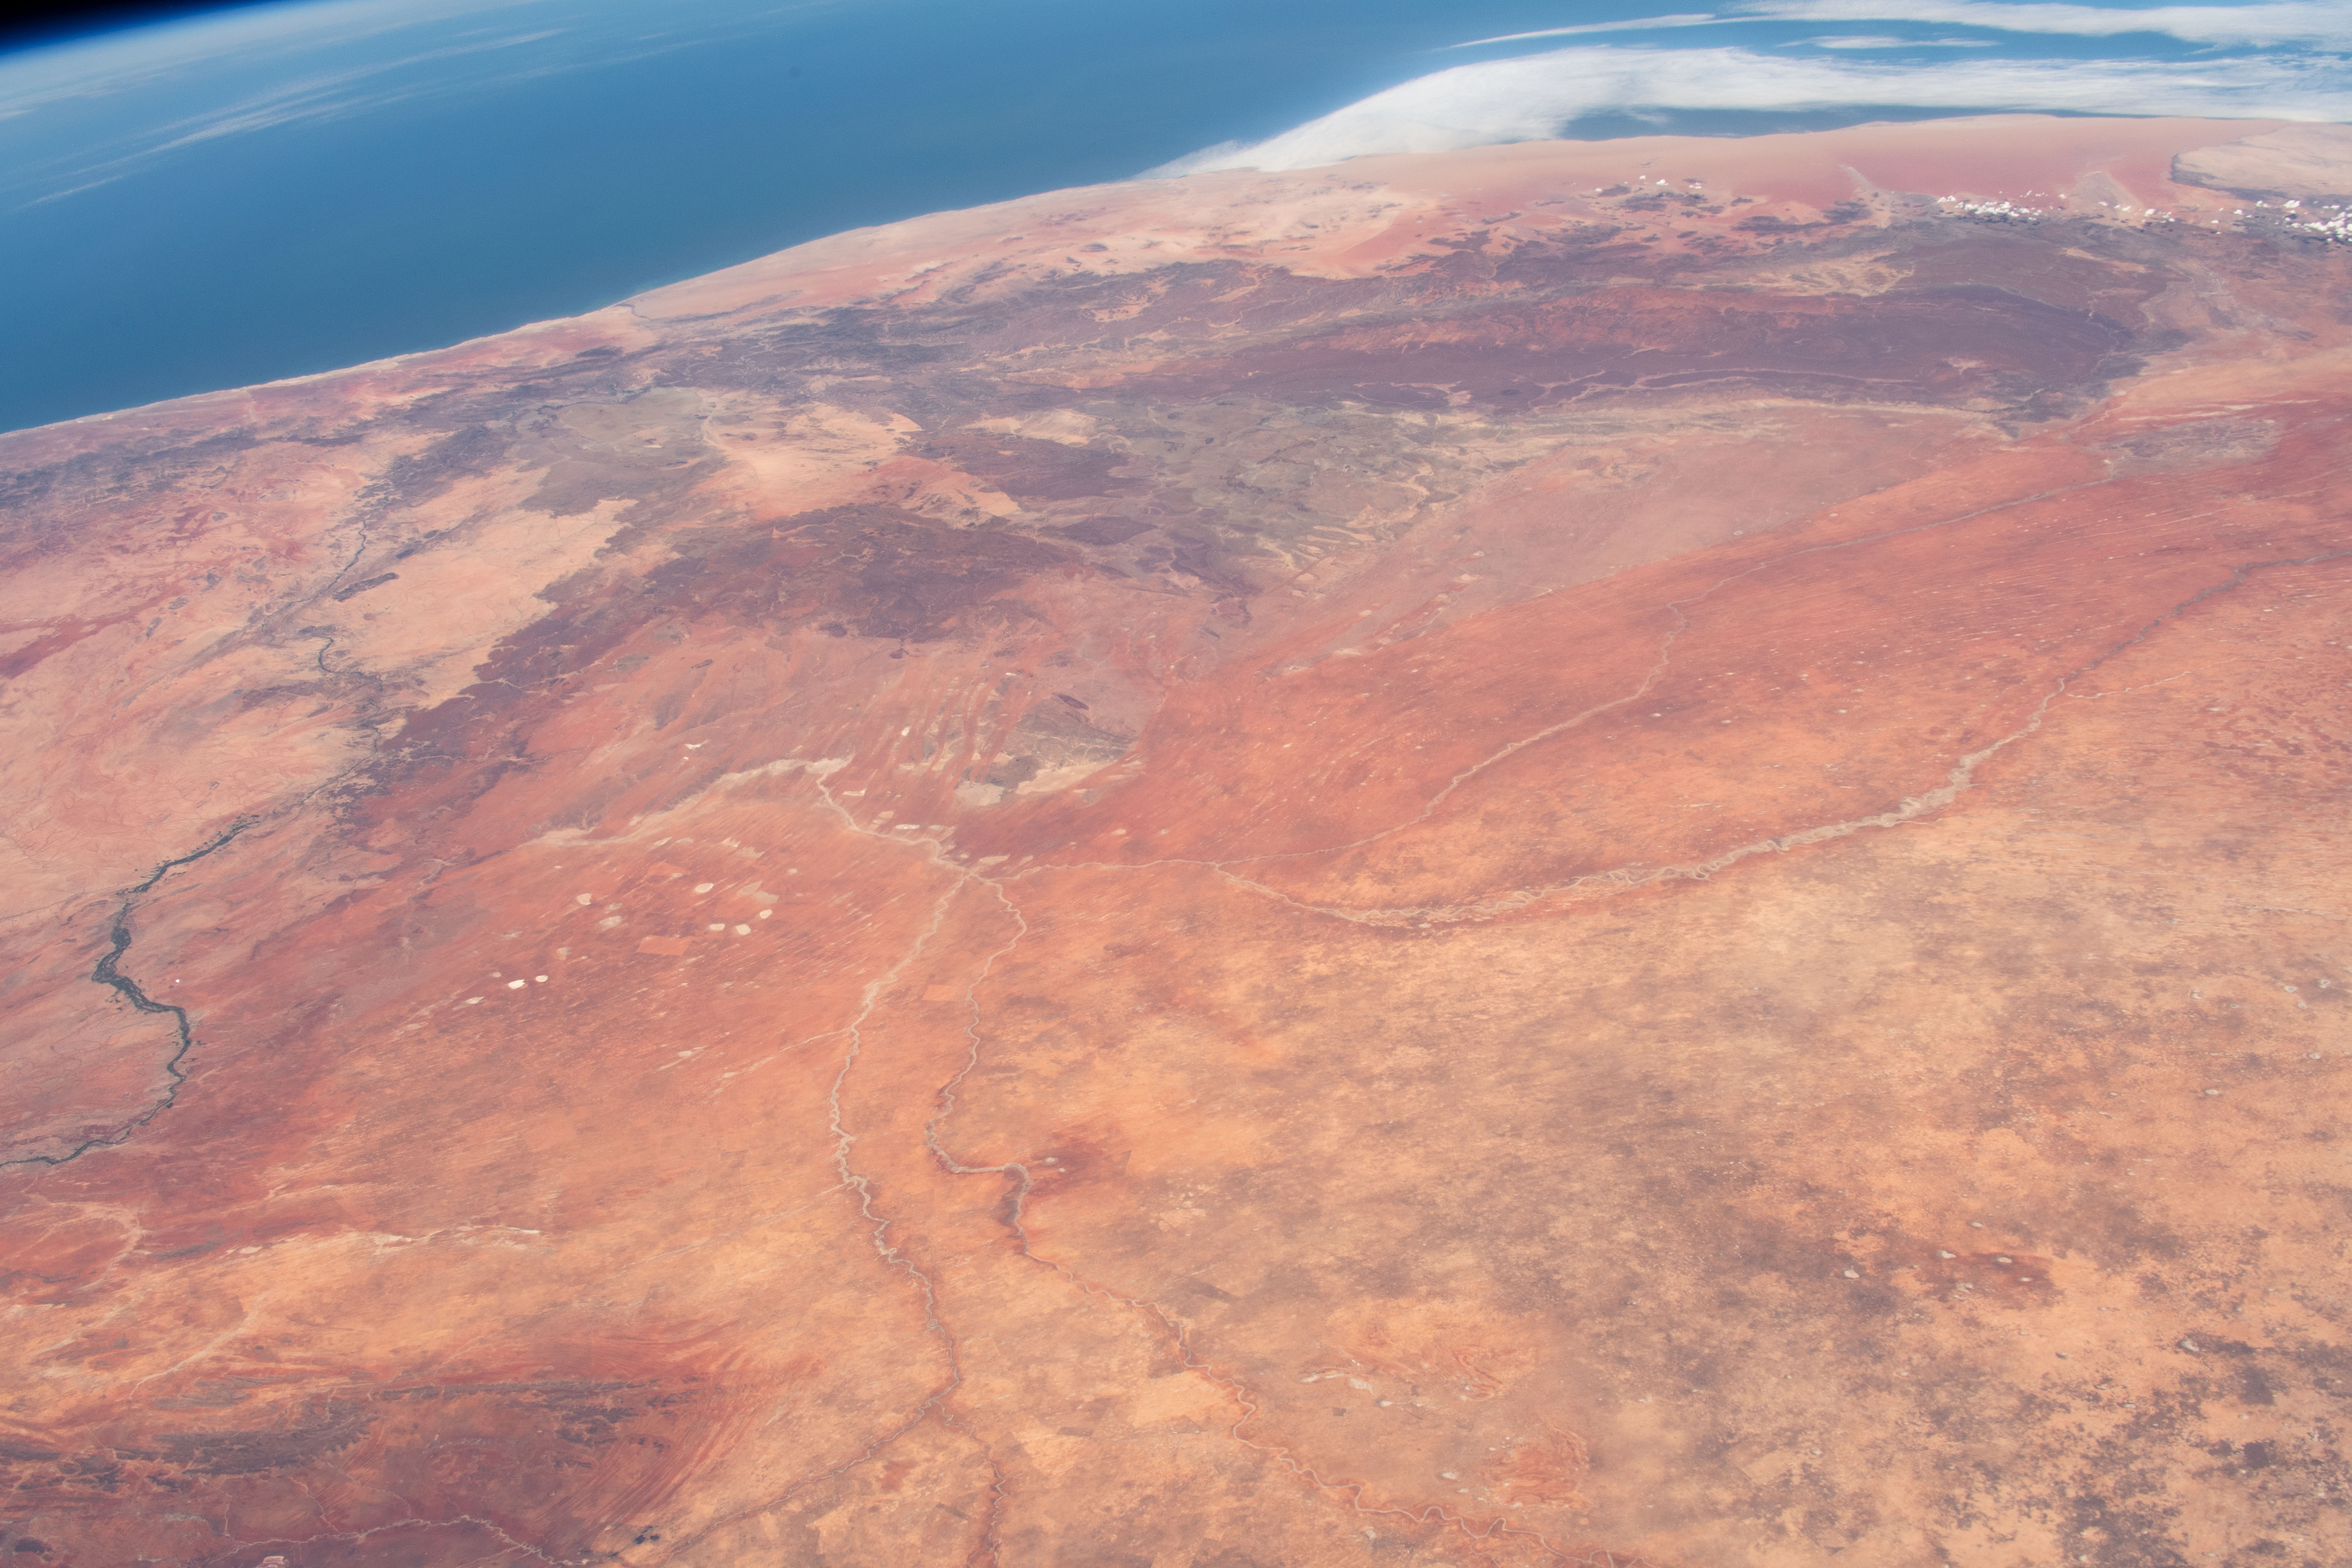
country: REPUBLIC SOUTH AFRICA
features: KALAHARI DESERT, GROOT KARAS MOUNTAINS
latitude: -26.5
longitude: 20.0
